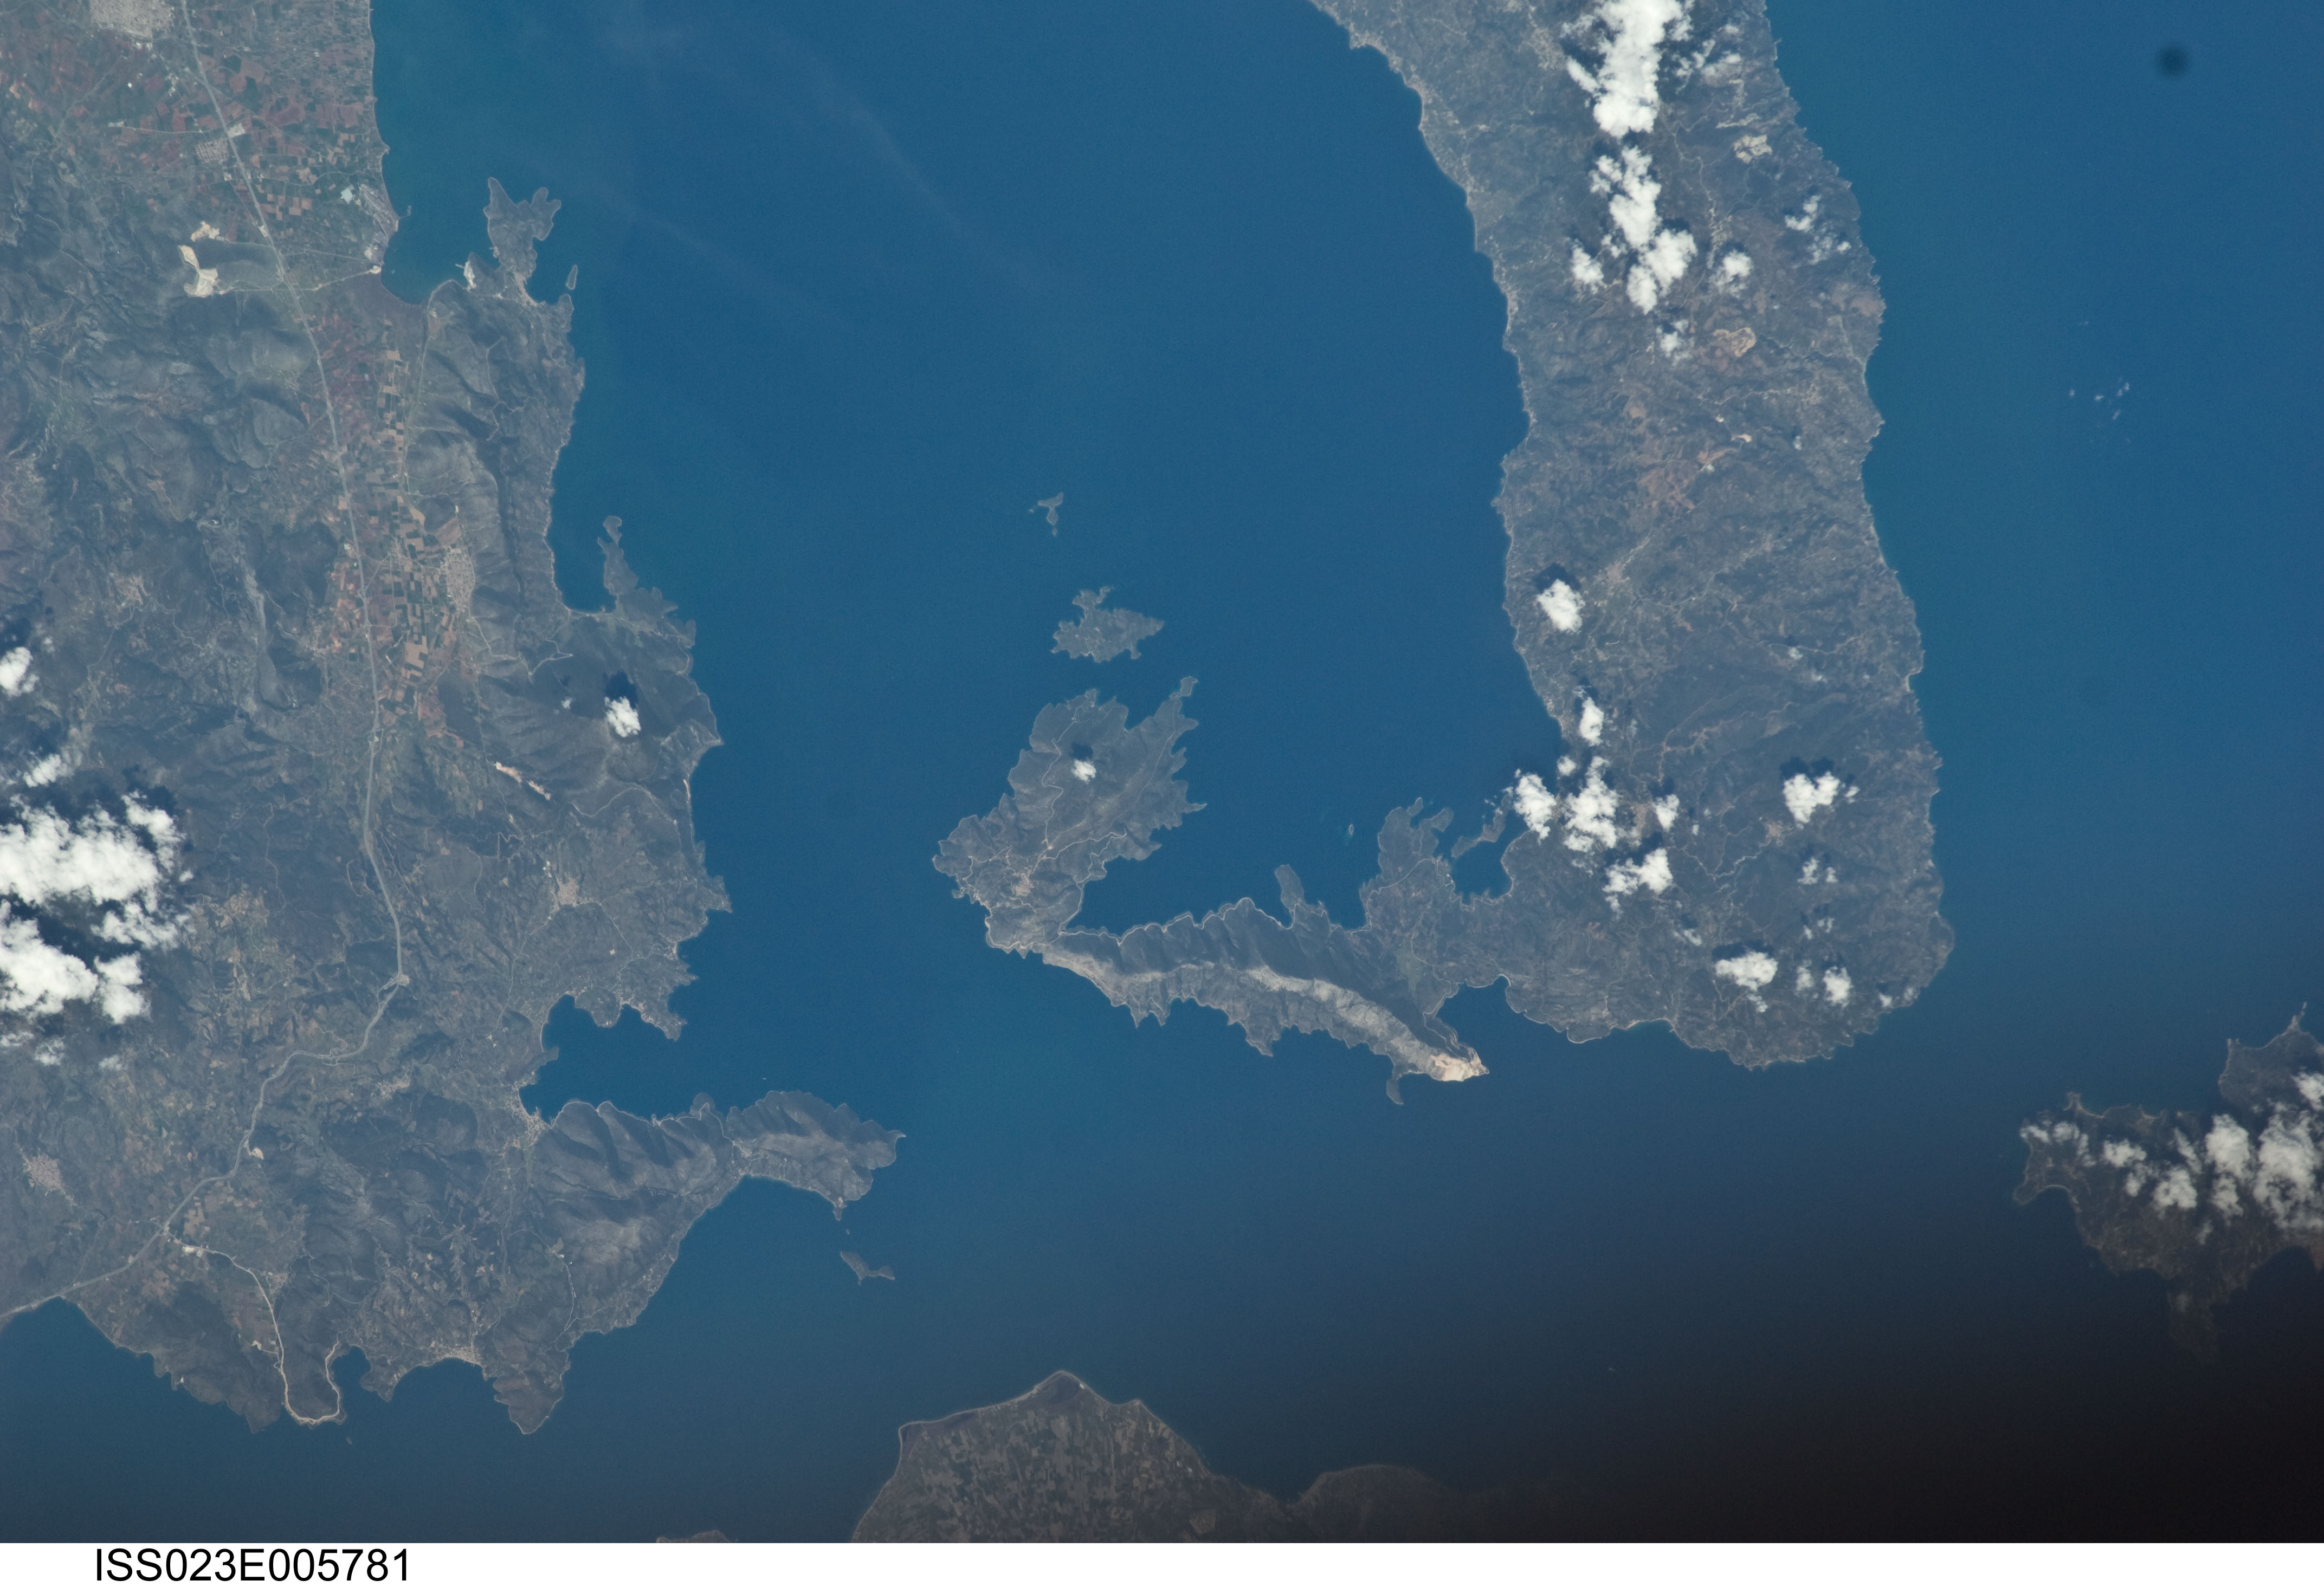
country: GREECE
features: PAGASITIKOS KOLPOS
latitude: 39.1
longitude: 23.1
